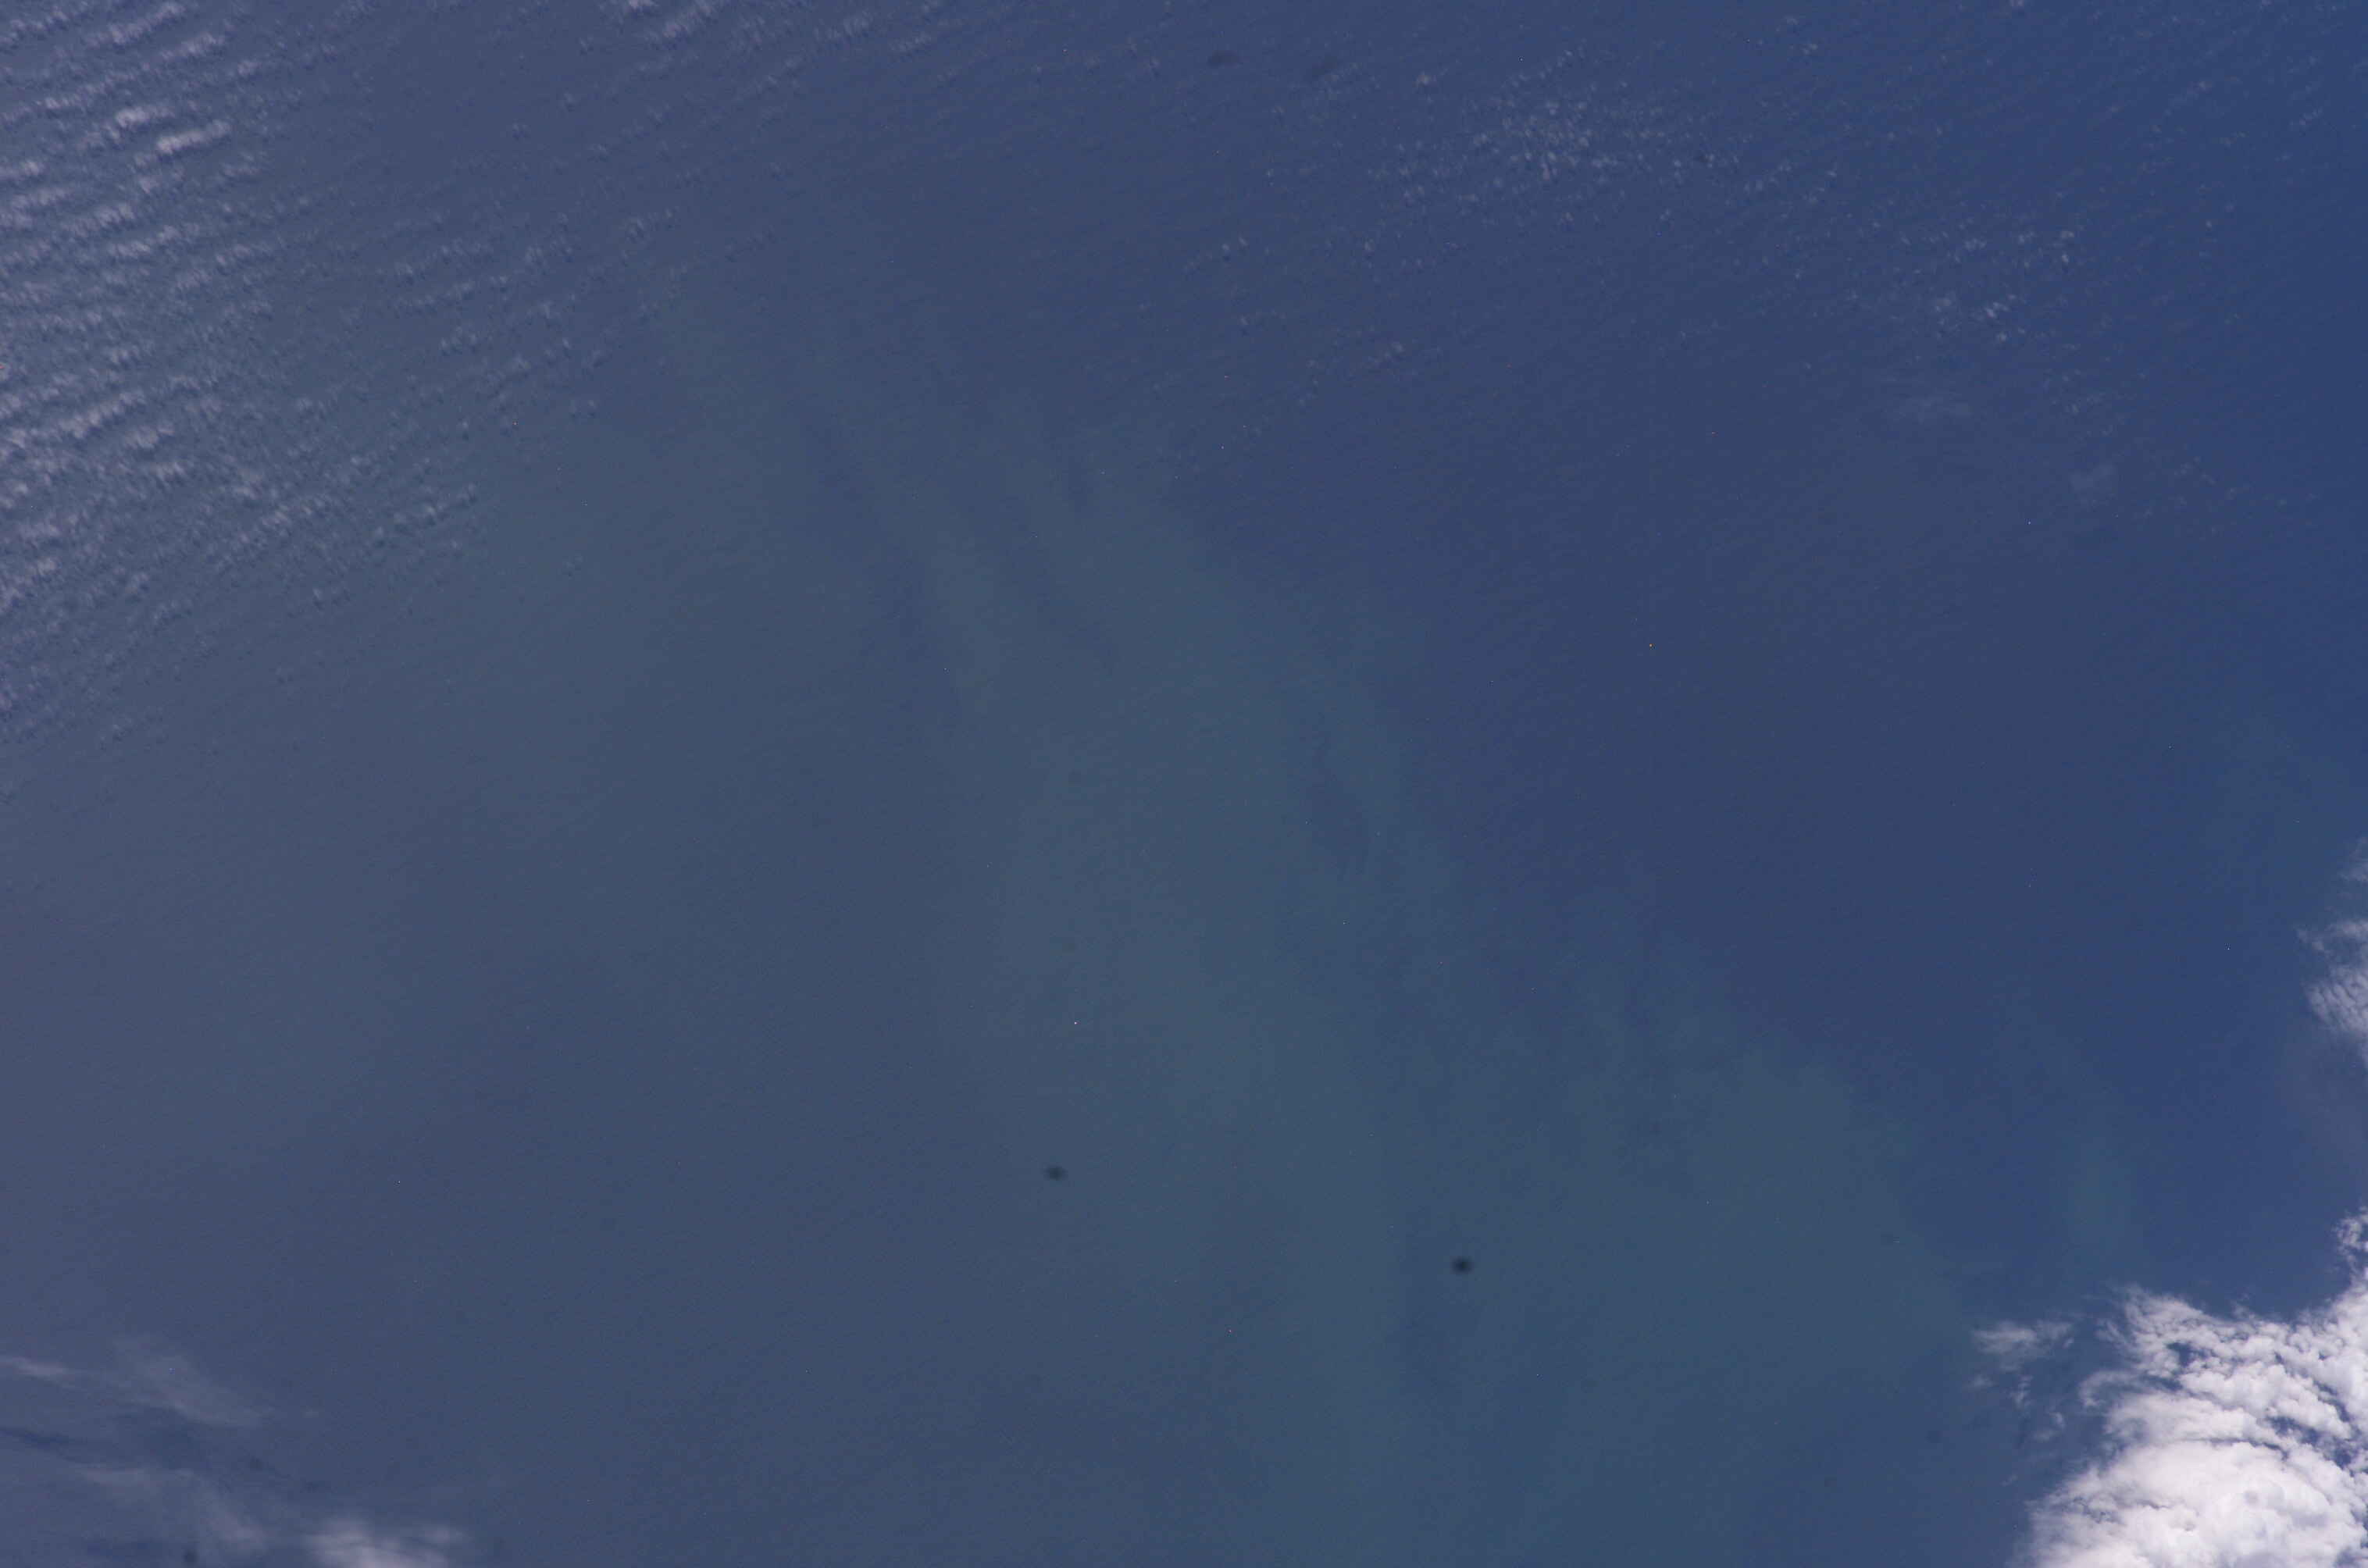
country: ATLANTIC OCEAN
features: SEA SURFACE, SED., LOW CLOUDS
